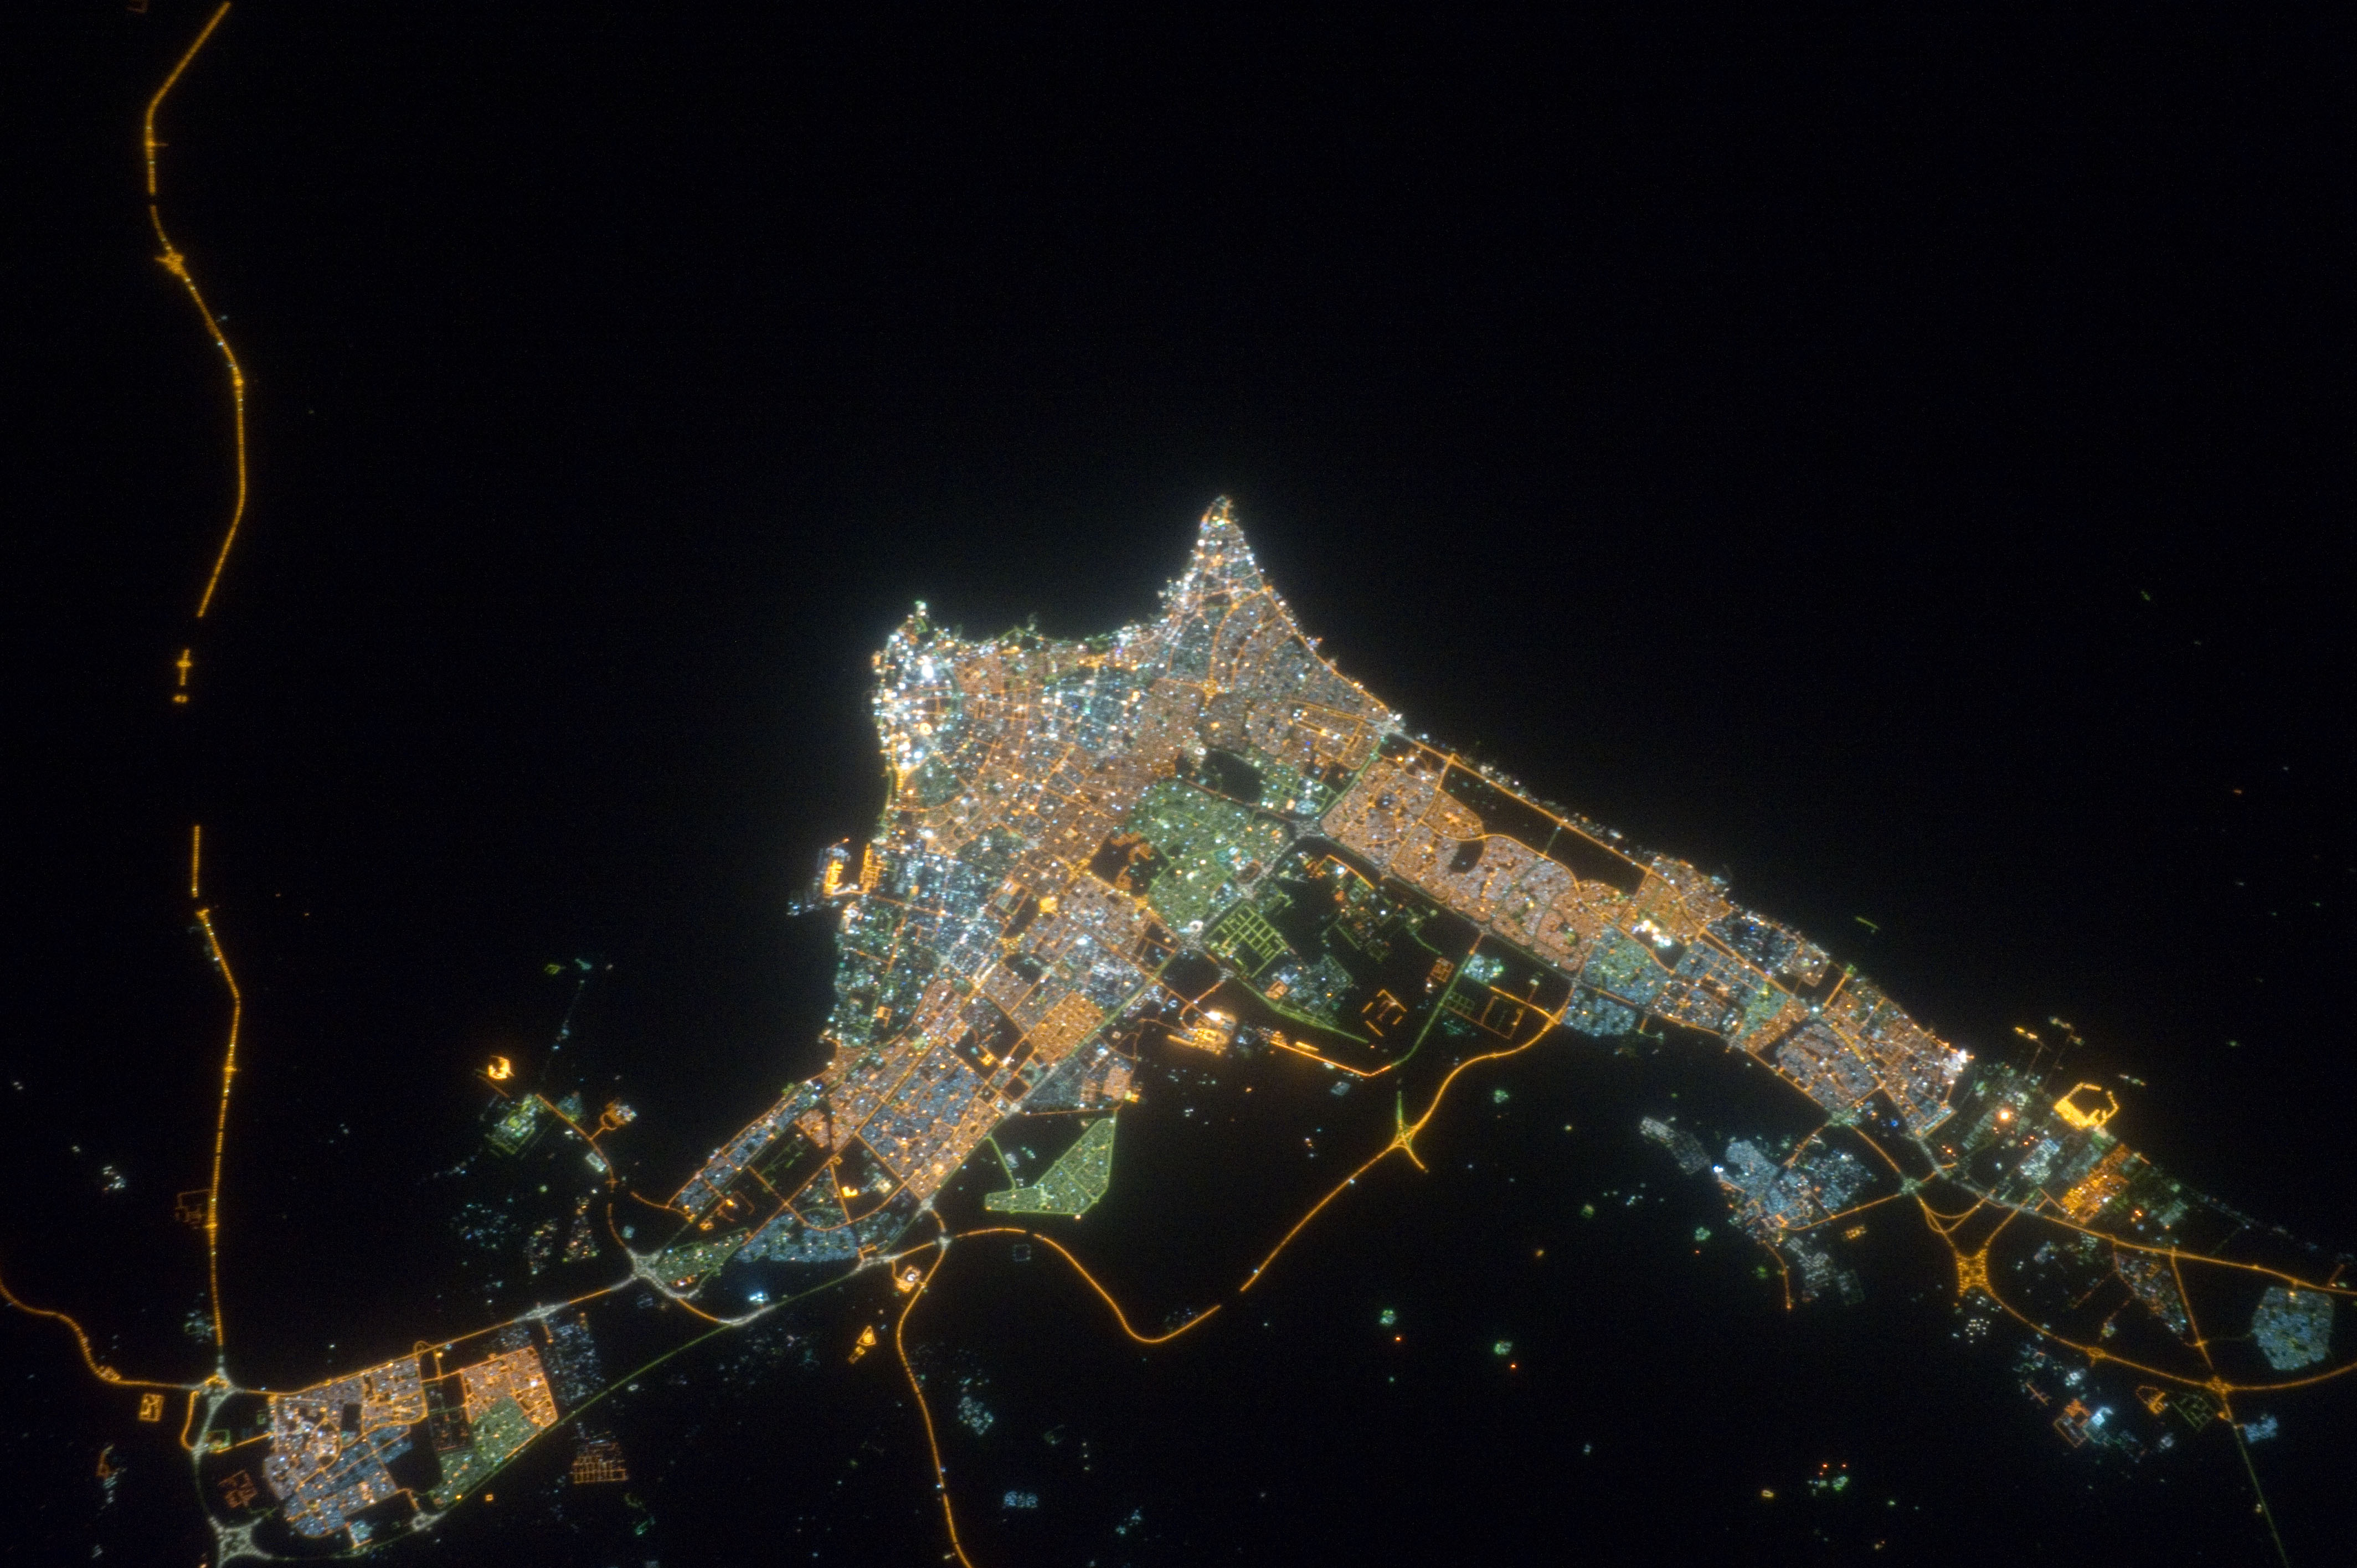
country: KUWAIT
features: KUWAIT CITY AT NIGHT, ROADS, SHIP PORTS
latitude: 29.3
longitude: 48.0
